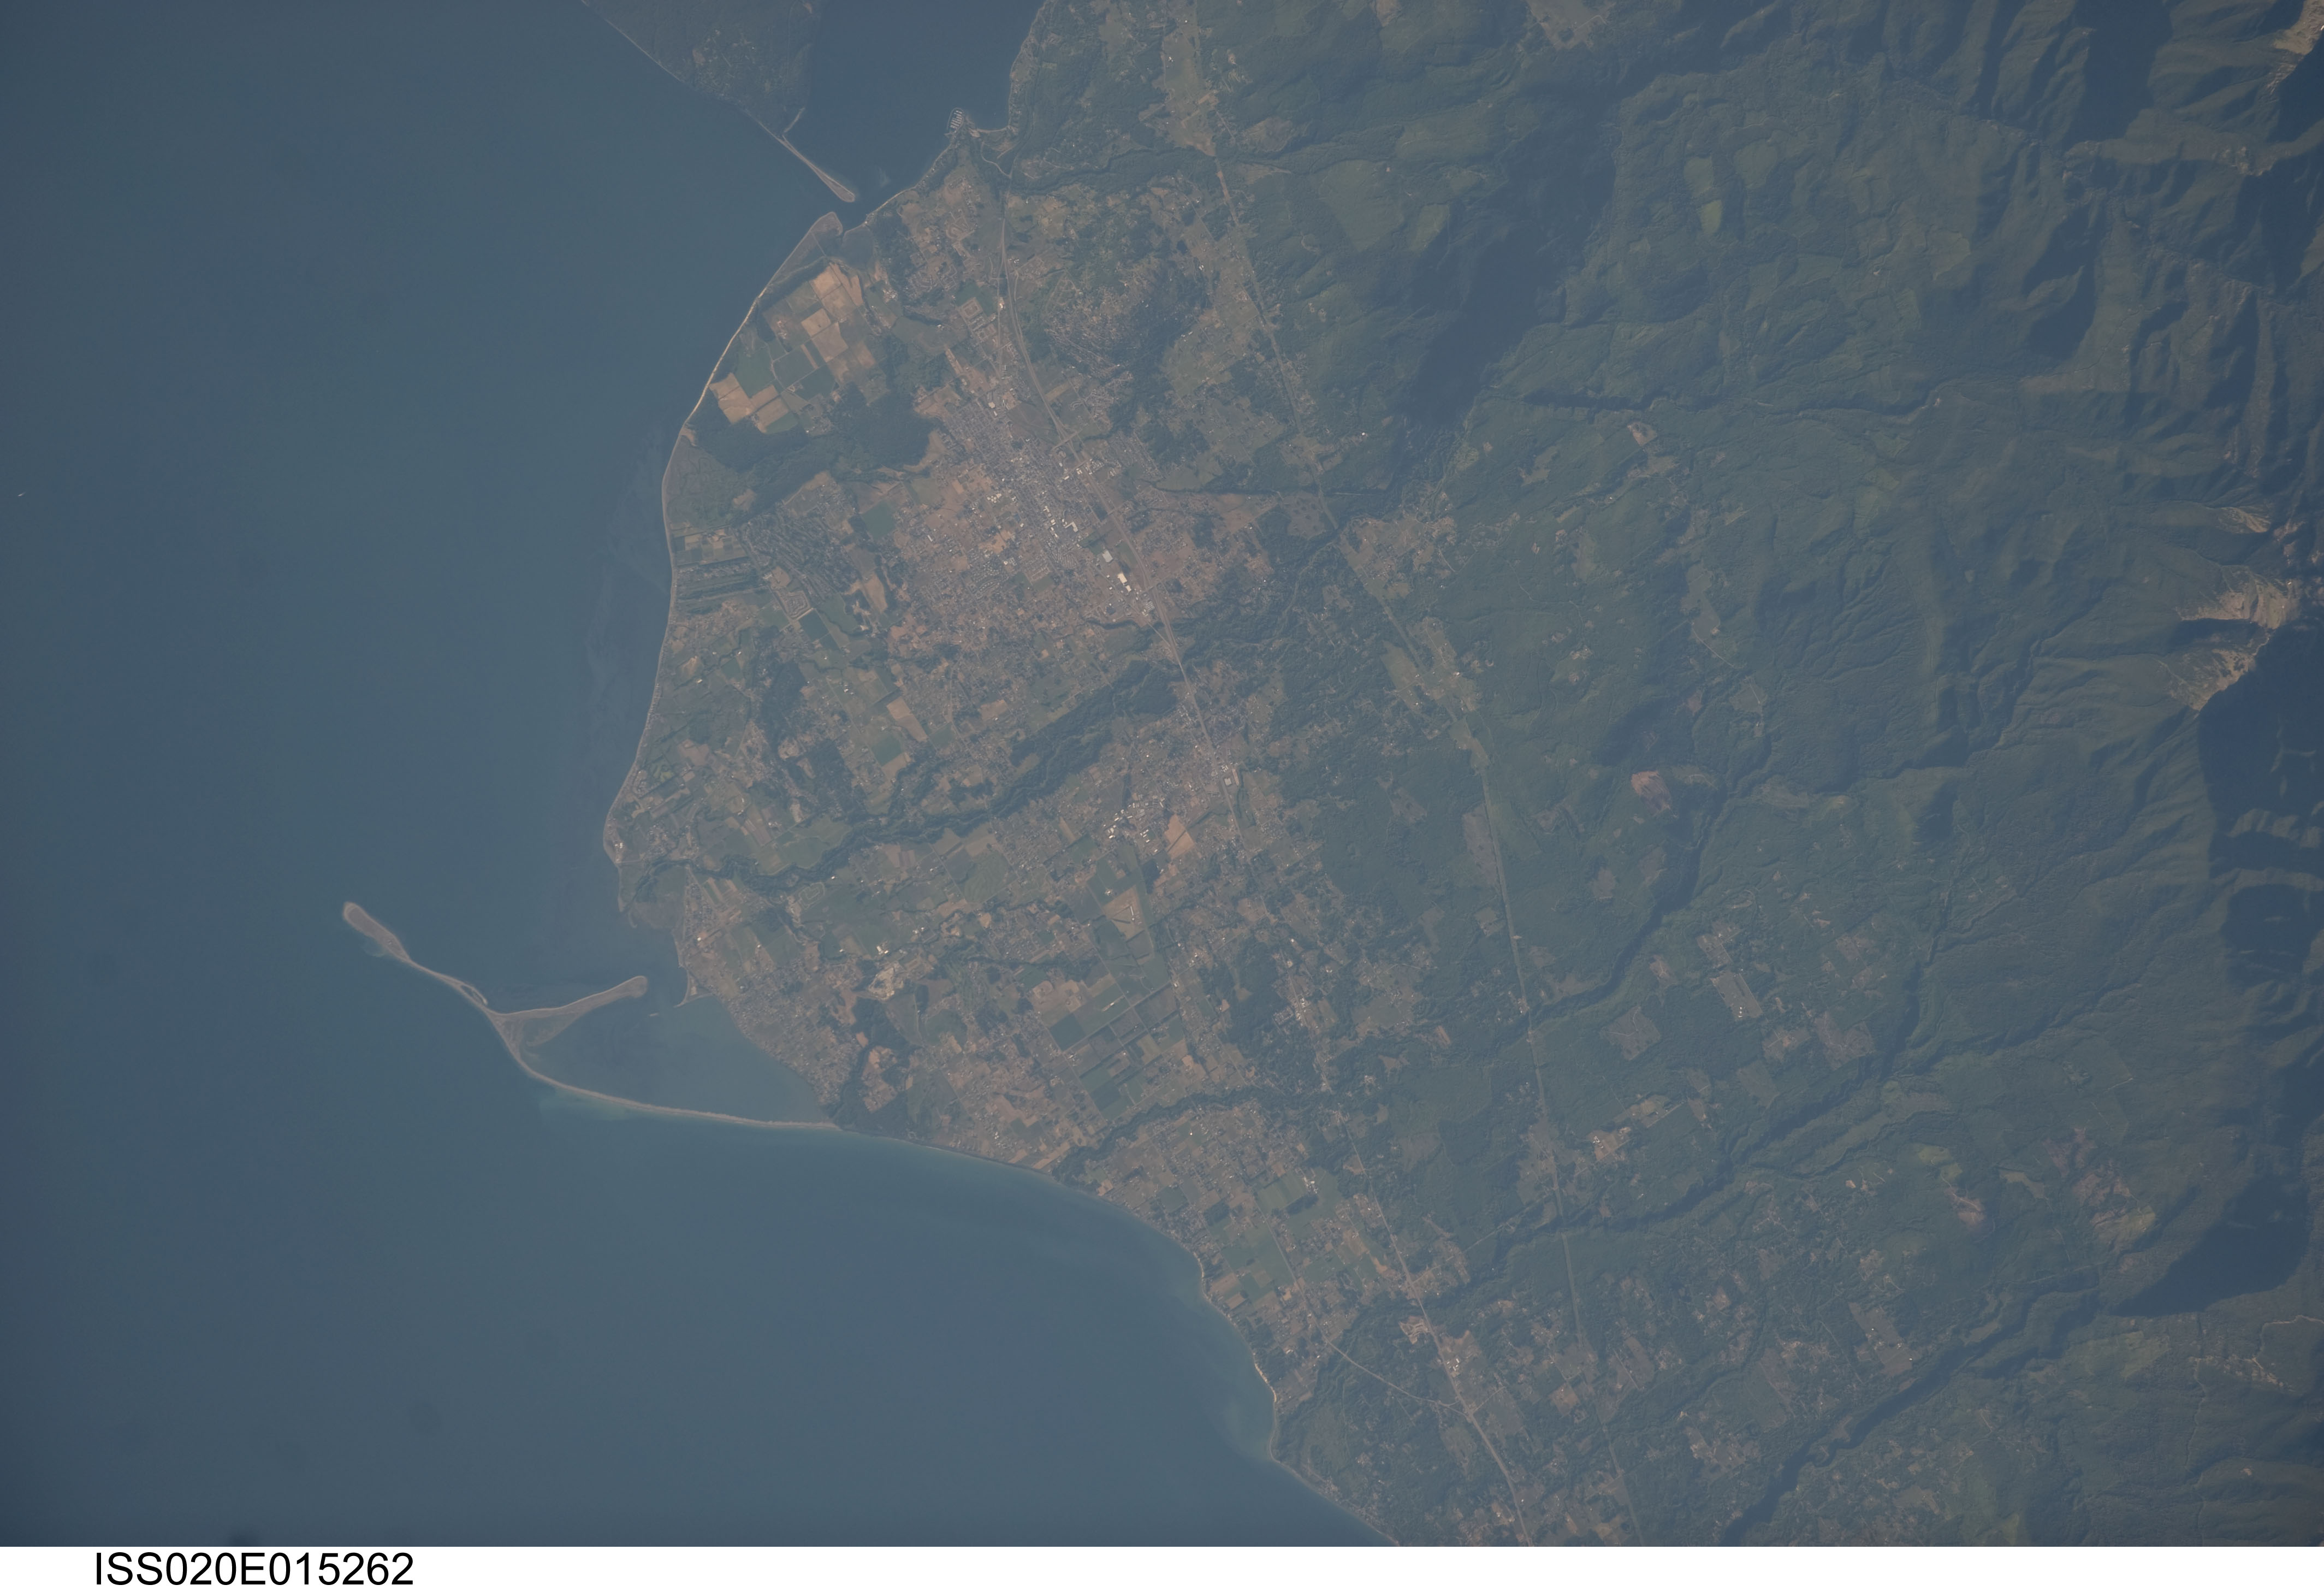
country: USA-WASHINGTON
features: KULAKALA POINT,DUNGENESS BAY,PORT WILLIAMS,DUNGENESS SPIT,MCDONALD CREEK,SEQUIM BAY,TRAVIS SPIT,WASHINGTON
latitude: 48.1
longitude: -123.2
